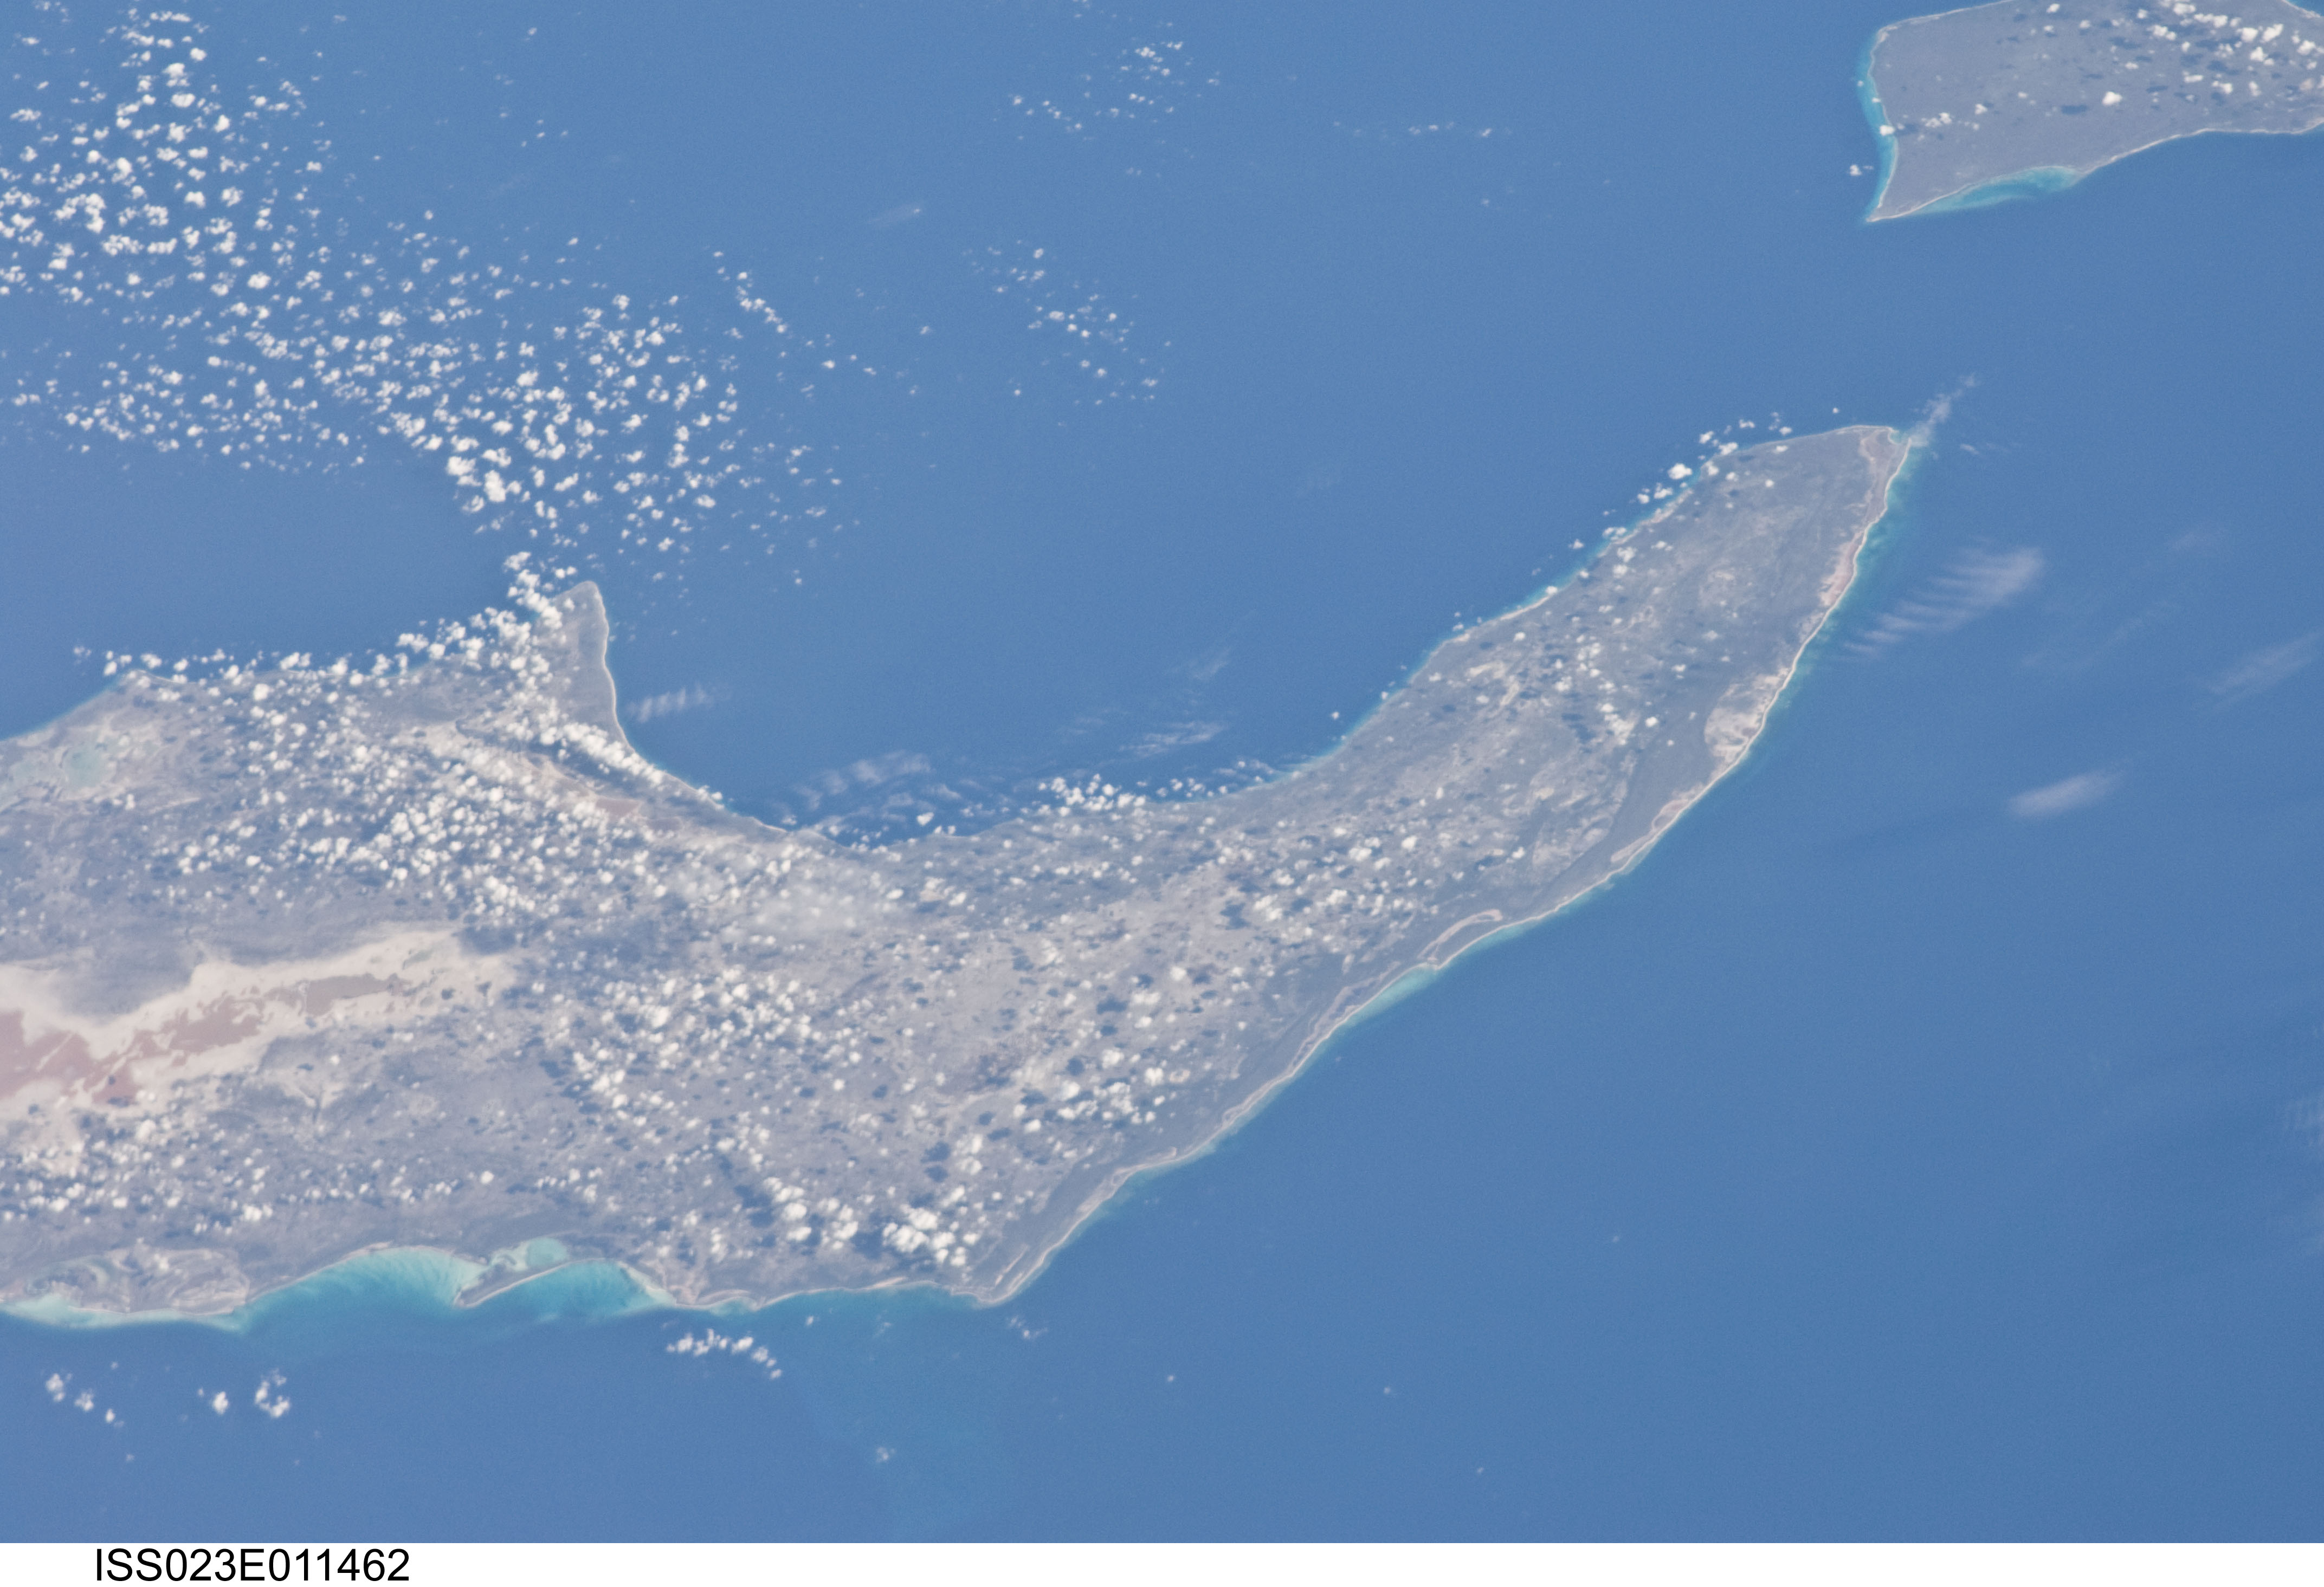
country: BAHAMAS
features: GREAT INAGUA I., NE. POINT, LITTLE INAGUA I.
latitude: 21.2
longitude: -73.2
